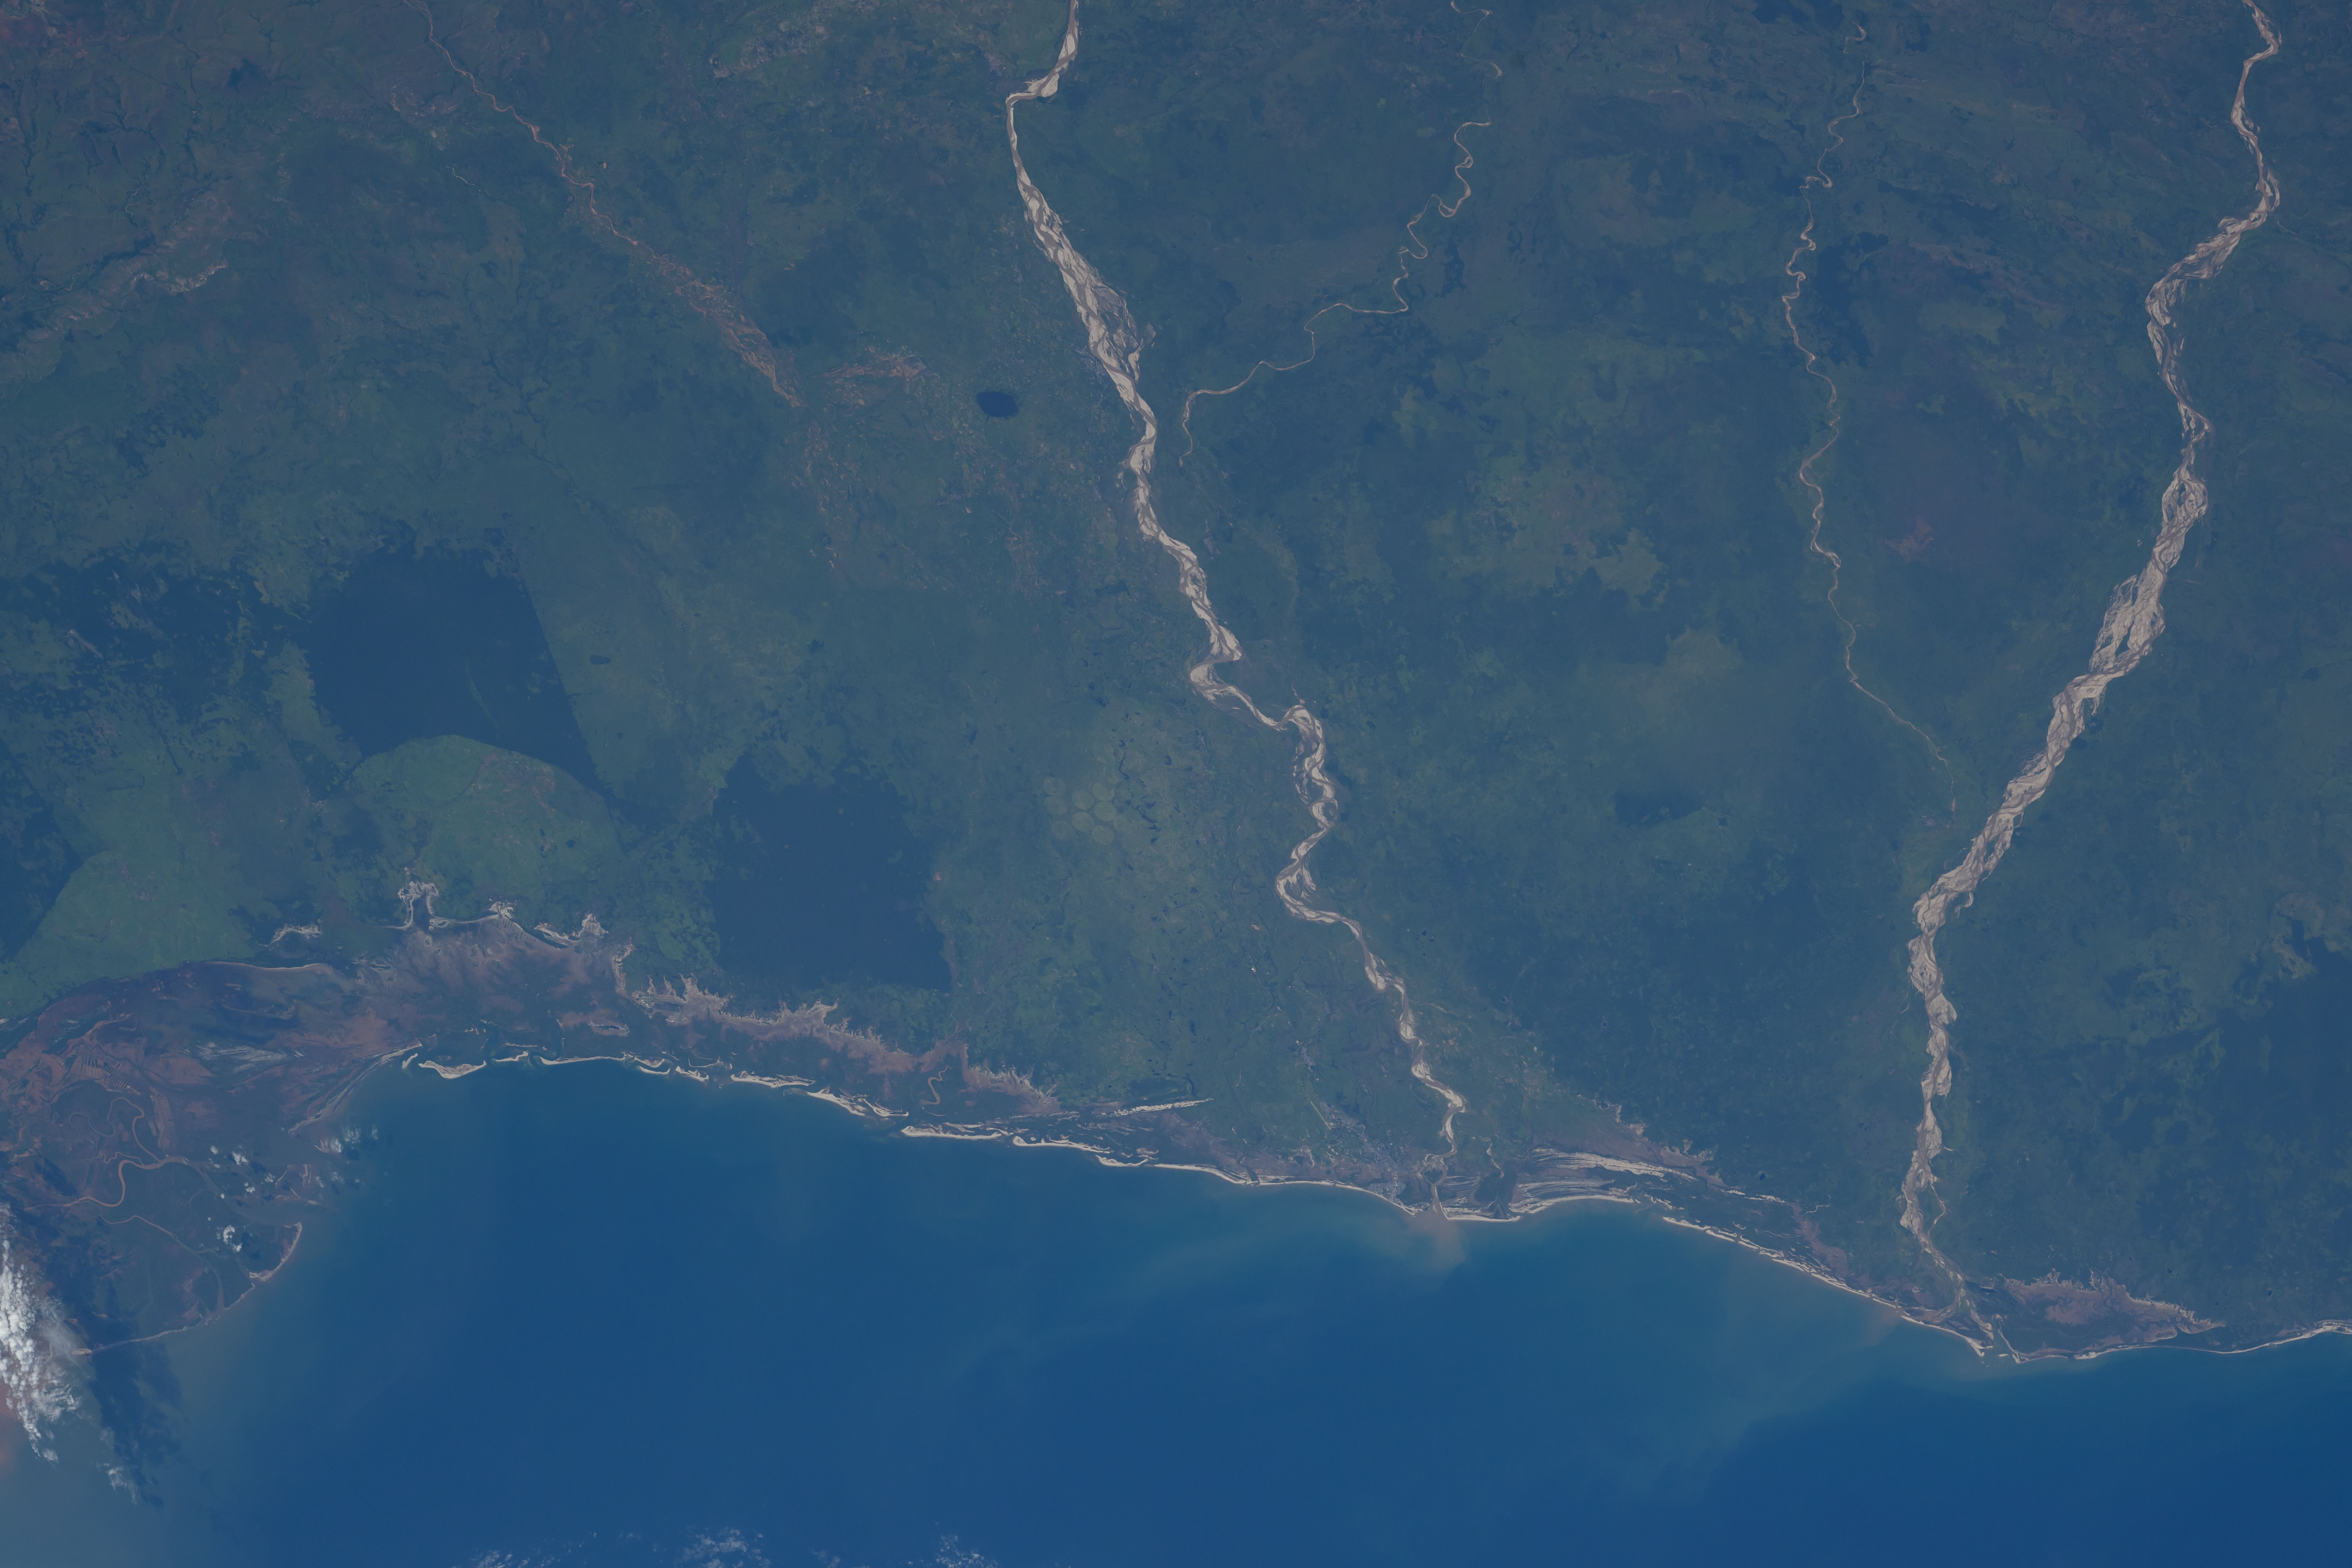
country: MADAGASCAR
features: MOZAMBIQUE CHANNEL, MORONDAVA, MORONDAVA RIVER, MAHARIVO RIVER
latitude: -20.3
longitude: 44.5
